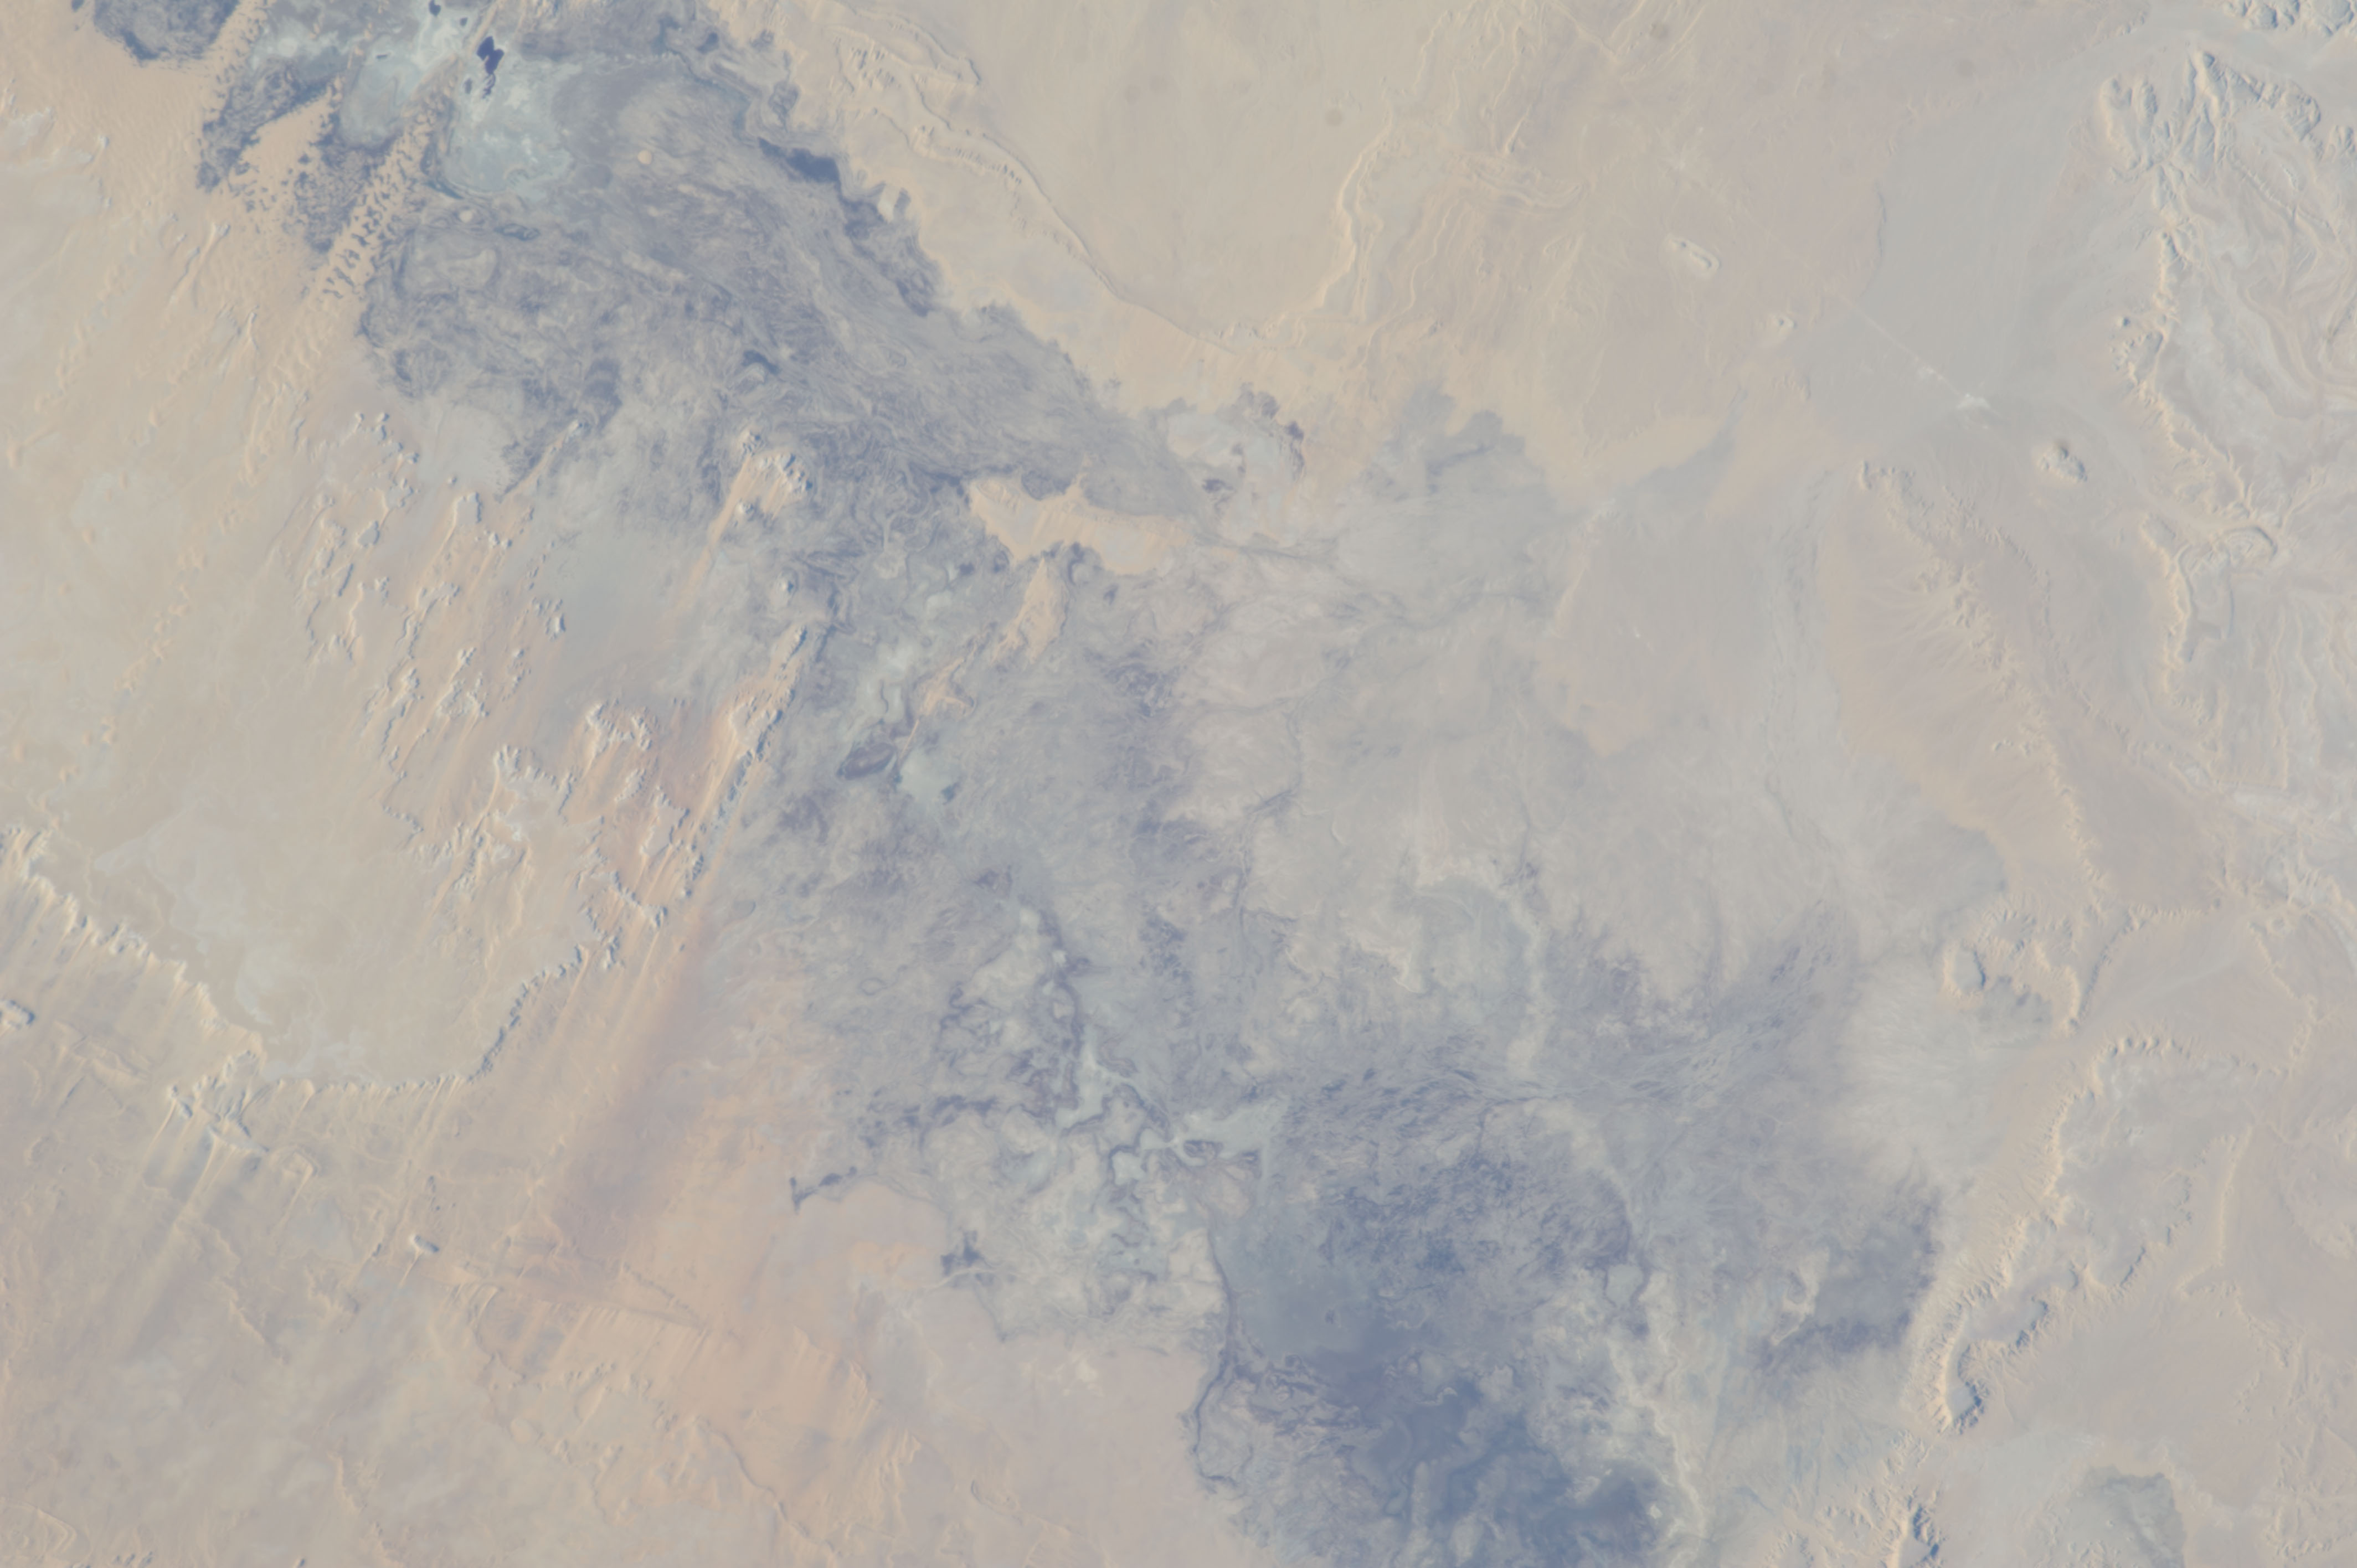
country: EGYPT
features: TOSHKA LAKES, DESERT
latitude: 23.1
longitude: 30.9
